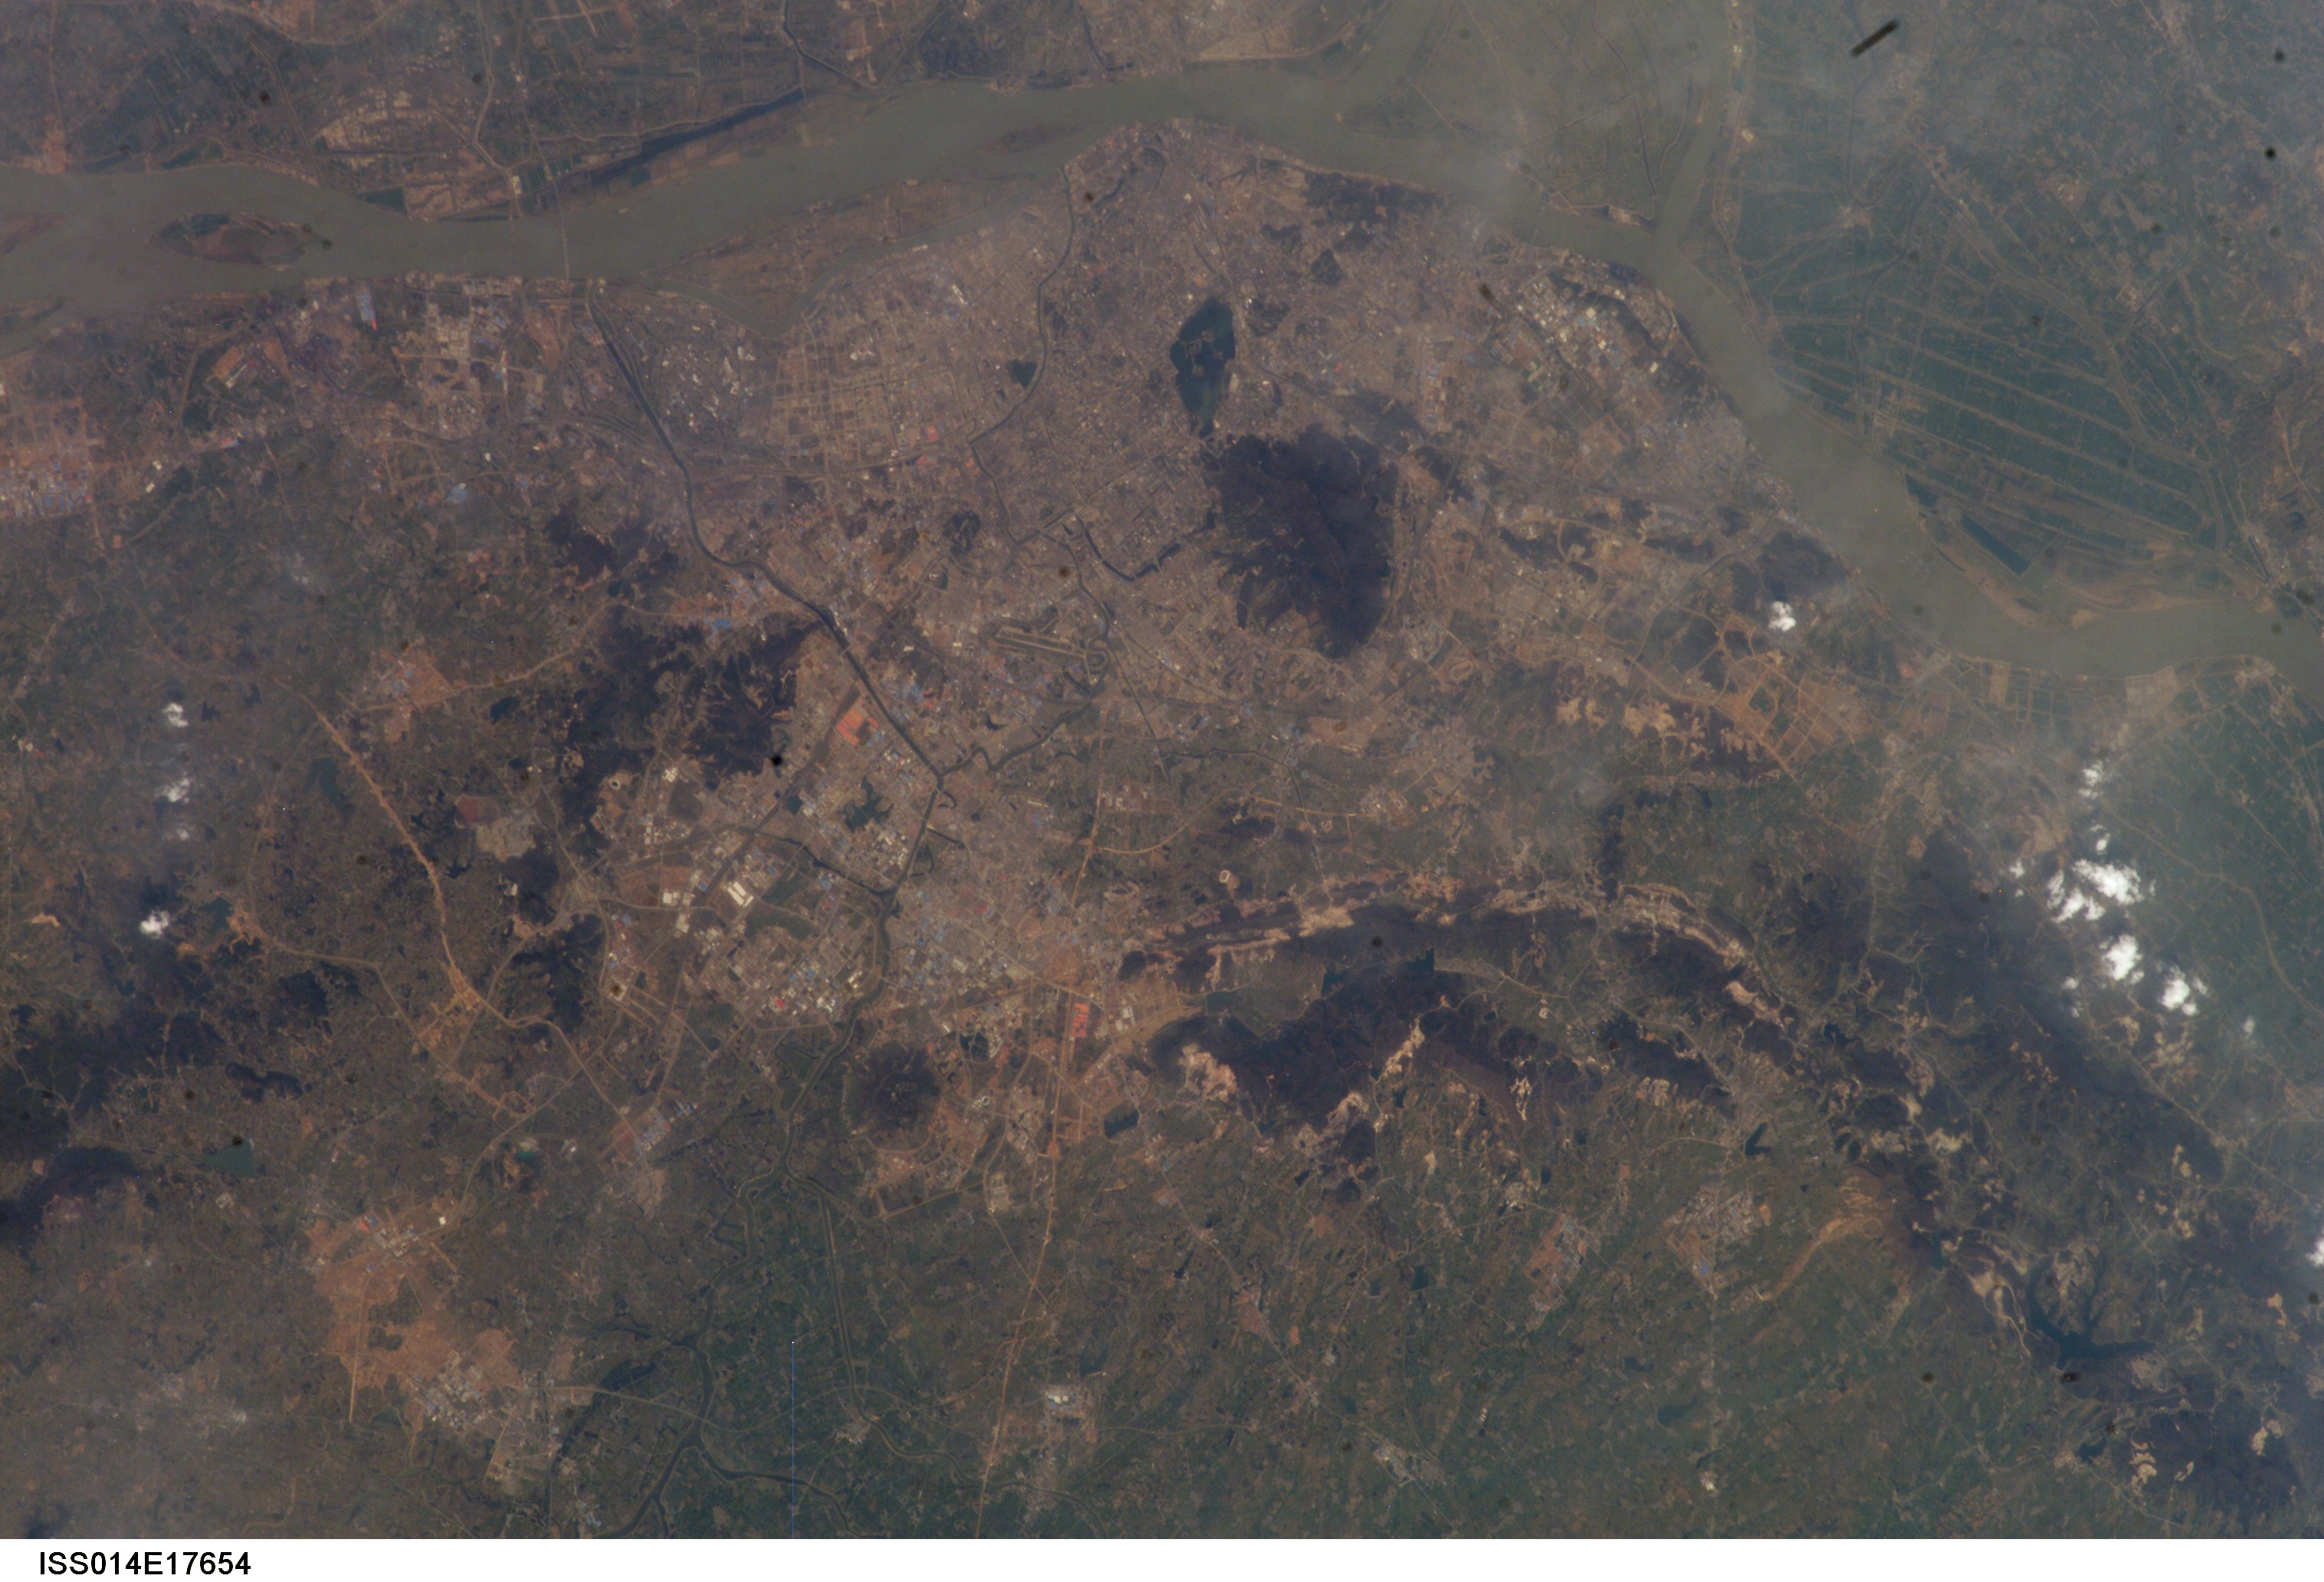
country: CHINA
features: NANJING, YANGTZE R., AGR., HAZE
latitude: 32.0
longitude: 119.0
